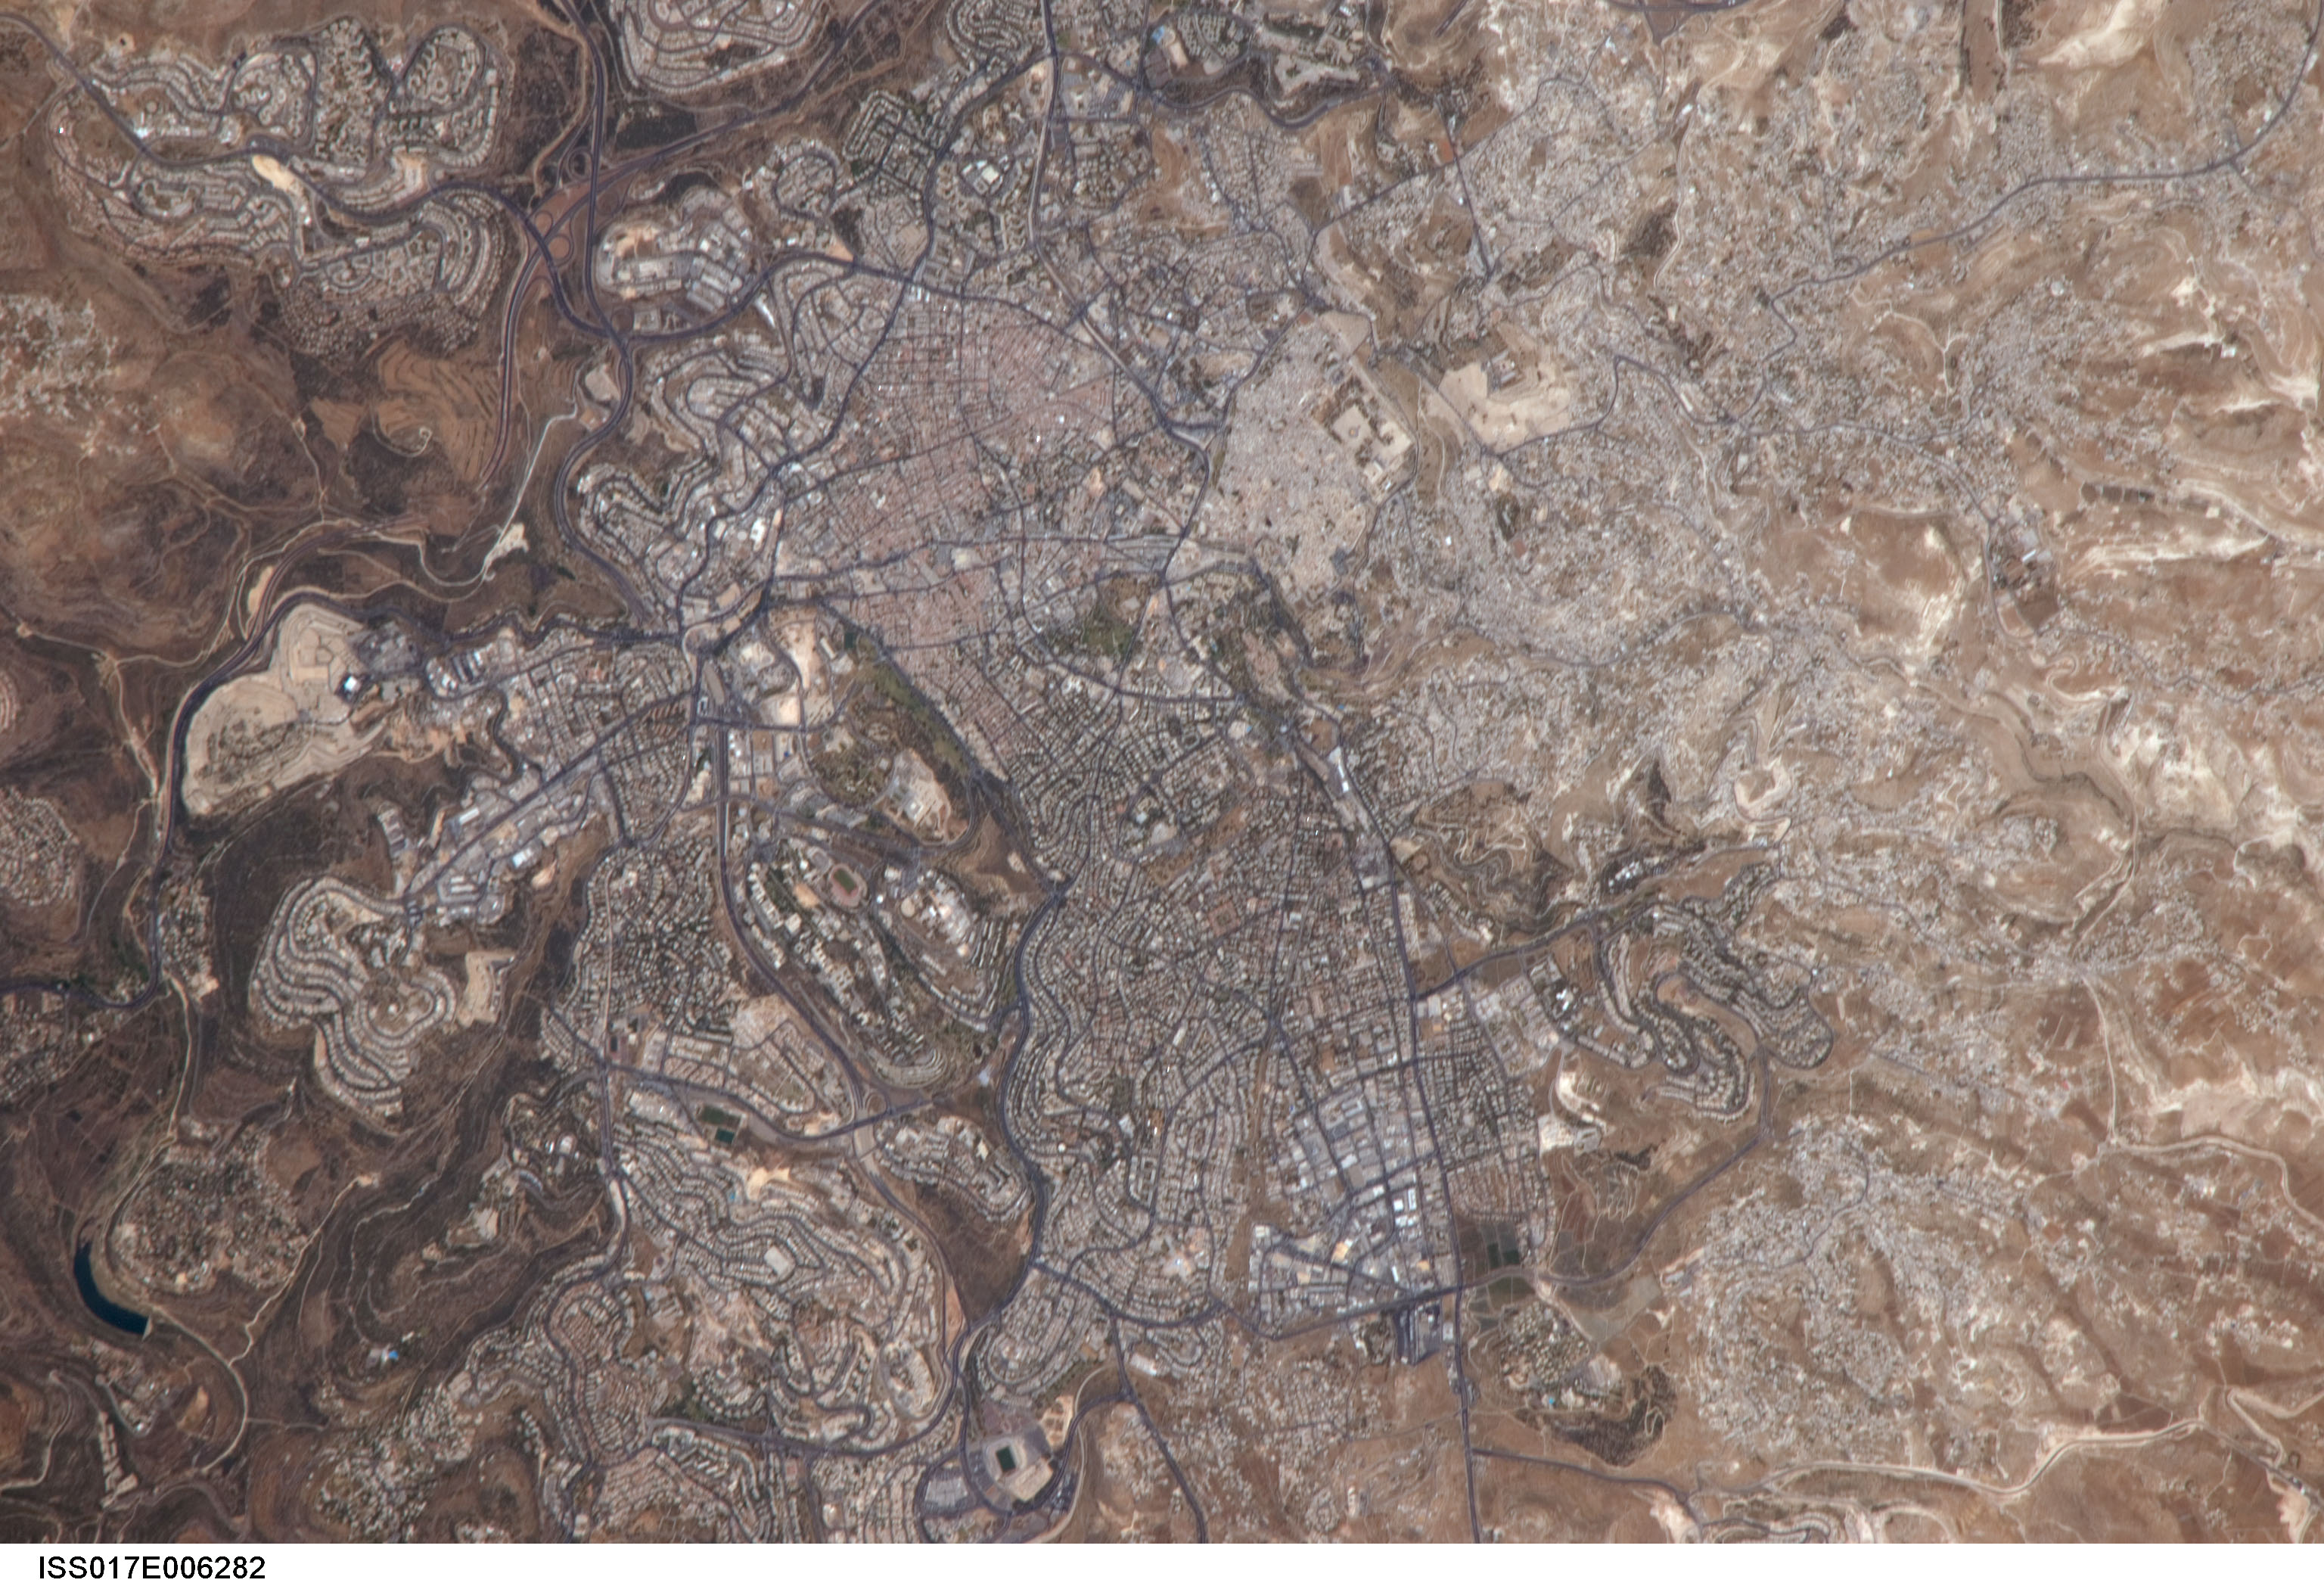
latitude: 31.8
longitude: 35.2
